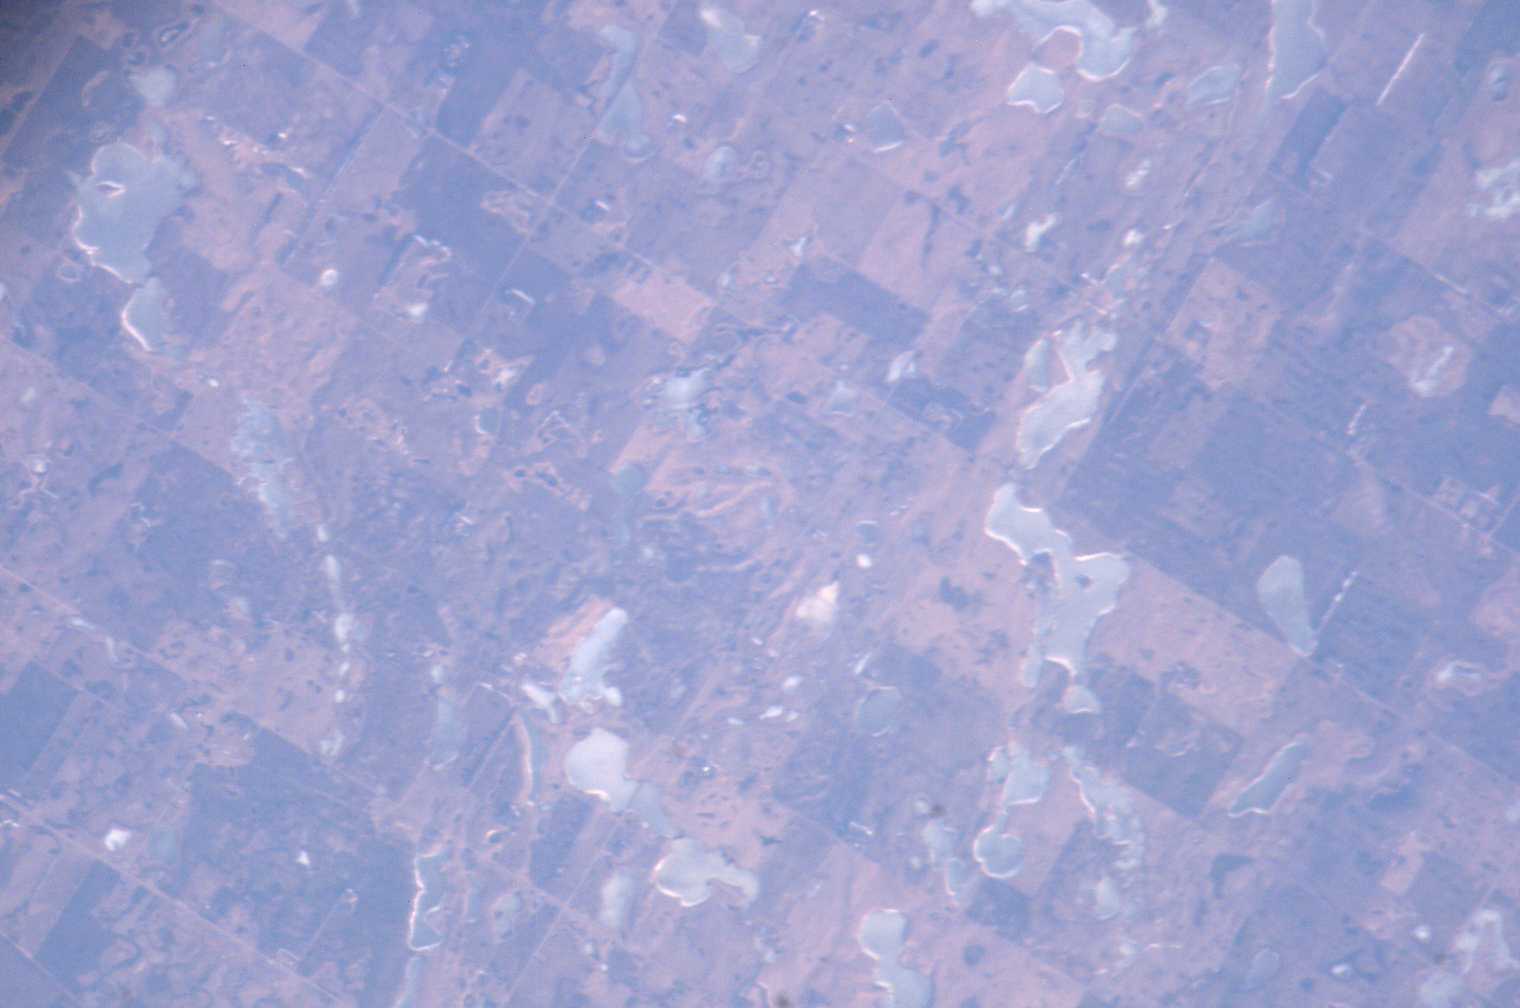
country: USA-NORTH DAKOTA
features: LAKES, DEVILS LAKE AREA
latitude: 48.1
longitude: -98.7
